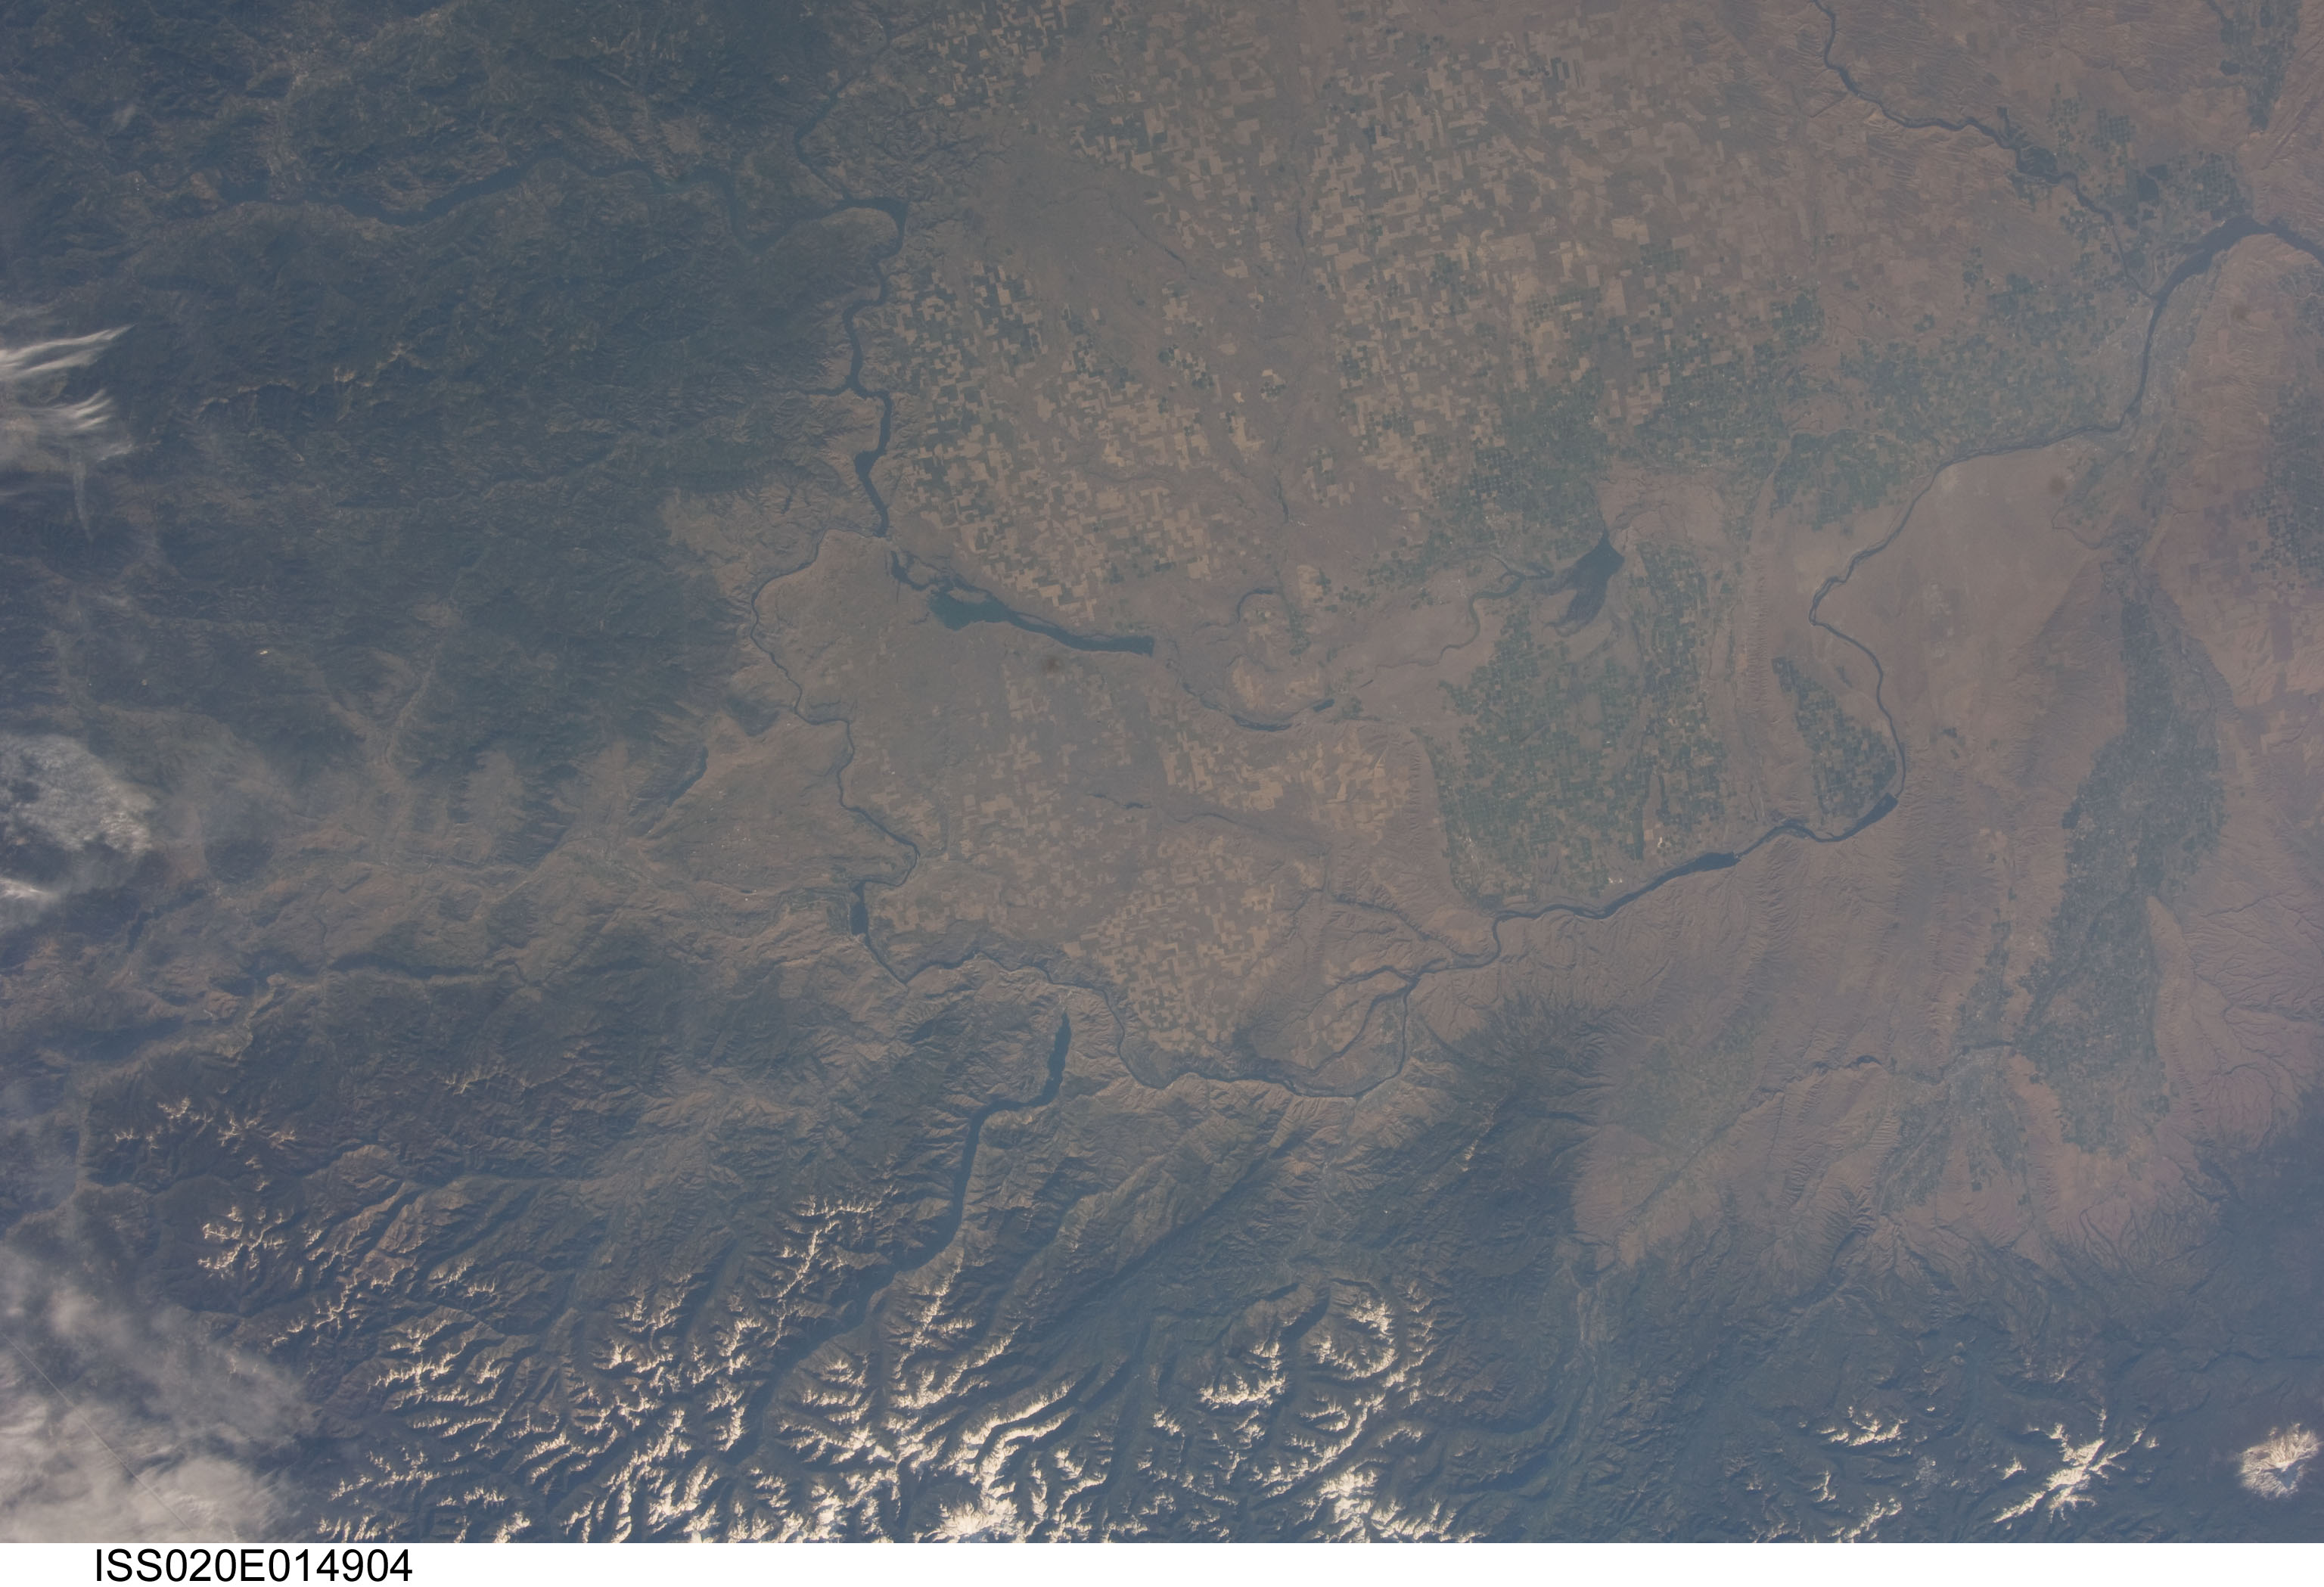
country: USA-WASHINGTON
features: BANKS LAKE,COLUMBIA RIVER,EPHRATA,LAKE CHELAN,ELLENSBURG,POTHOLES RESERVOIR,OKANOGAN-WENATCHEE NATIONAL FOREST,MOSES LAKE,WASHINGTON,WANAPUM LAKE,LAKE PATEROS,YAKIMA RIVER
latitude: 47.5
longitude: -119.5
